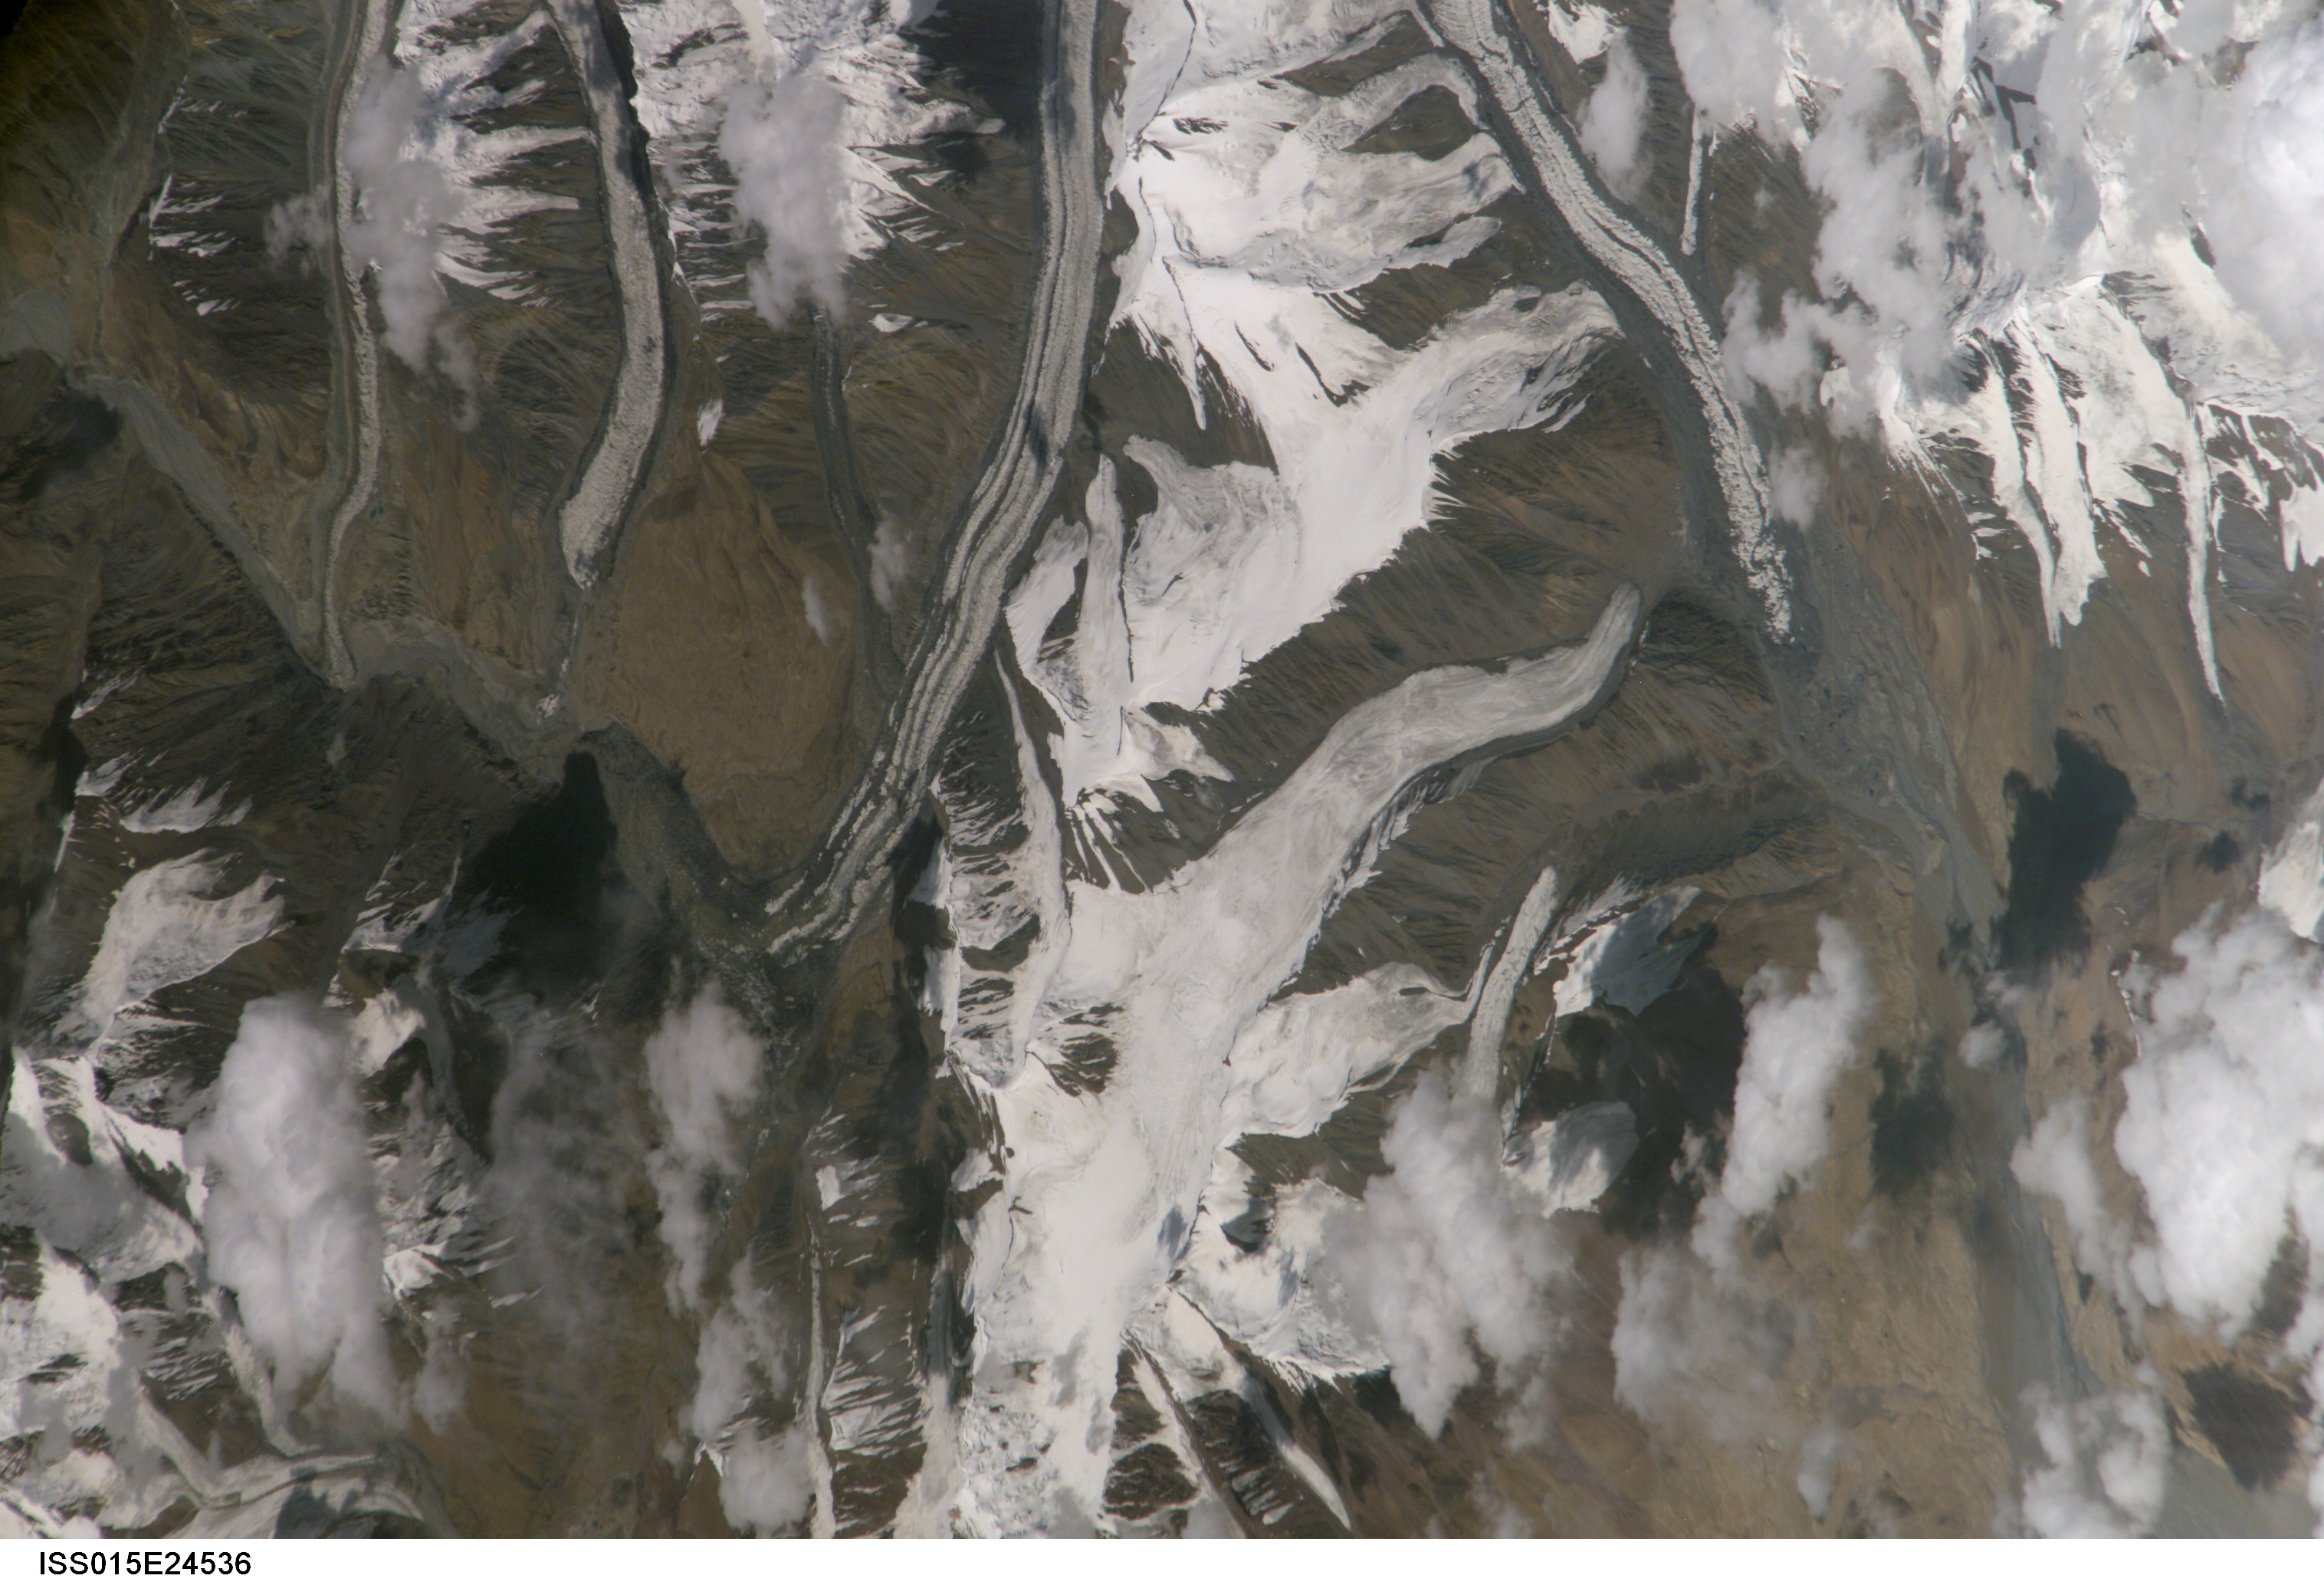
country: TAJIKISTAN
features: MTS, V. GL., NW. OF L. KARAKUL
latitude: 39.3
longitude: 73.0
